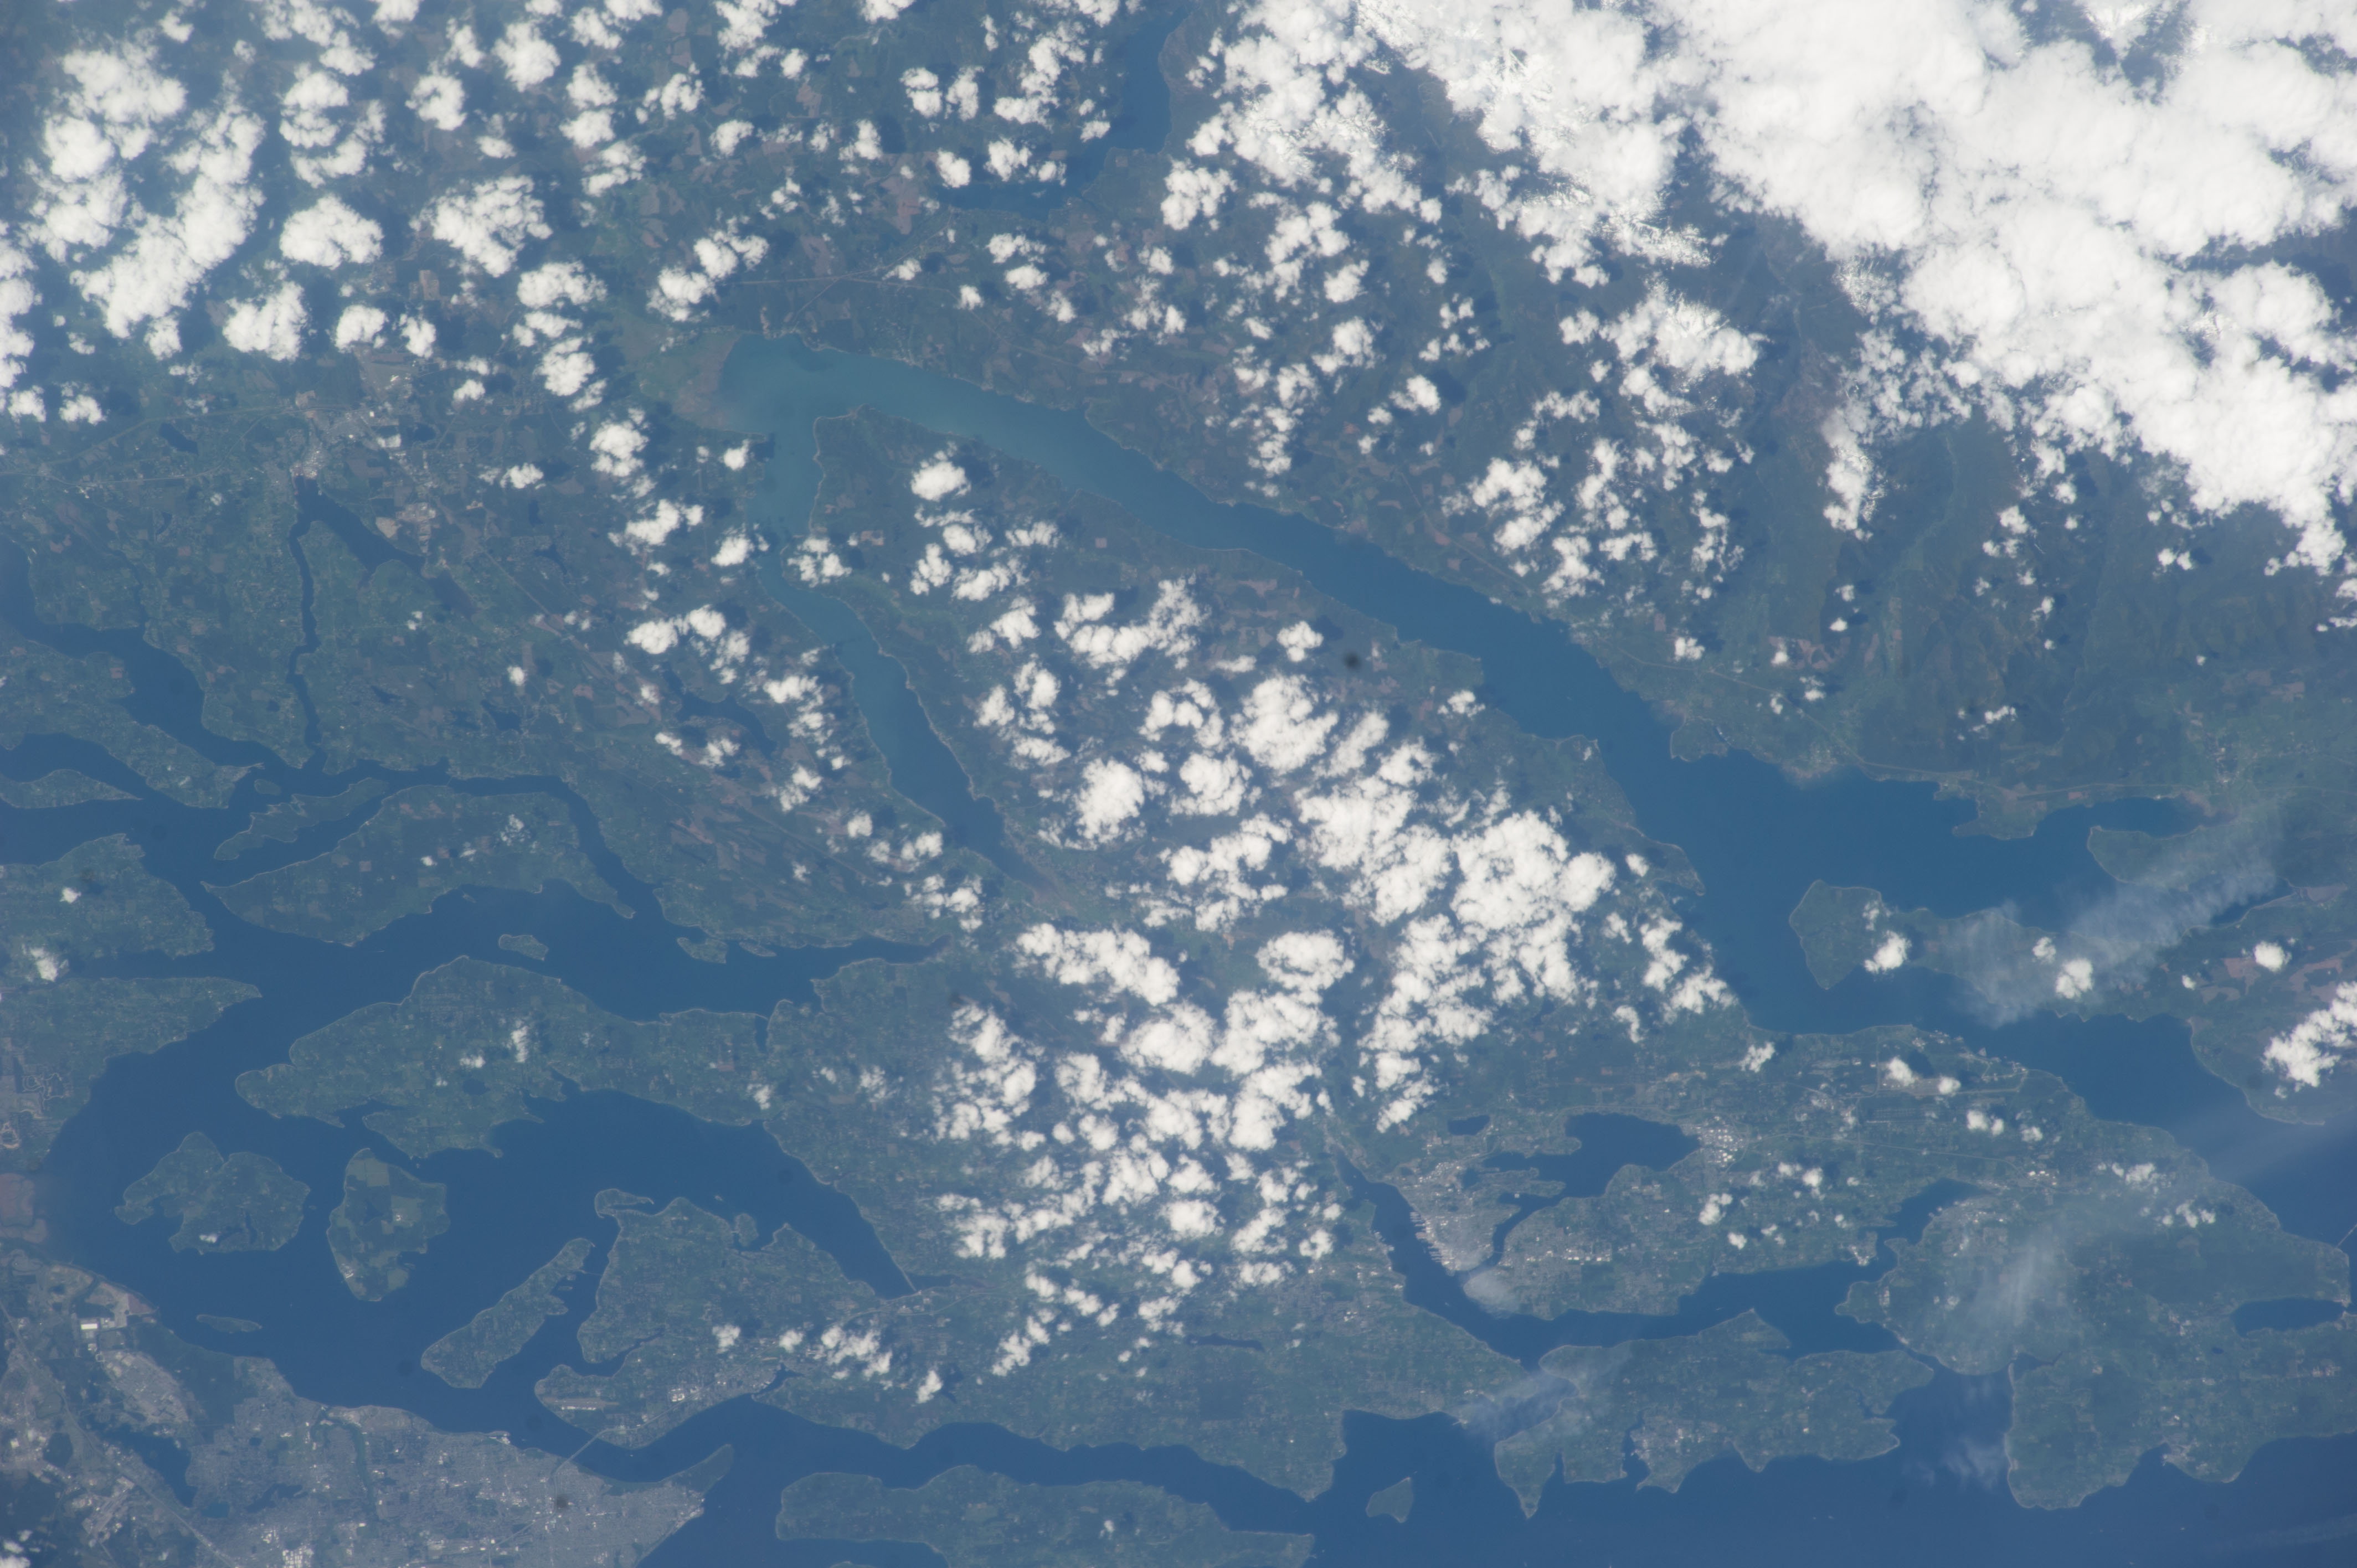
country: USA-WASHINGTON
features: SEATTLE, FEDERAL WAY, CARR INLET, TACOMA CITY, MAURY ISLAND, VASHON ISLAND, DABOB BAY
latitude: 47.5
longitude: -122.9
